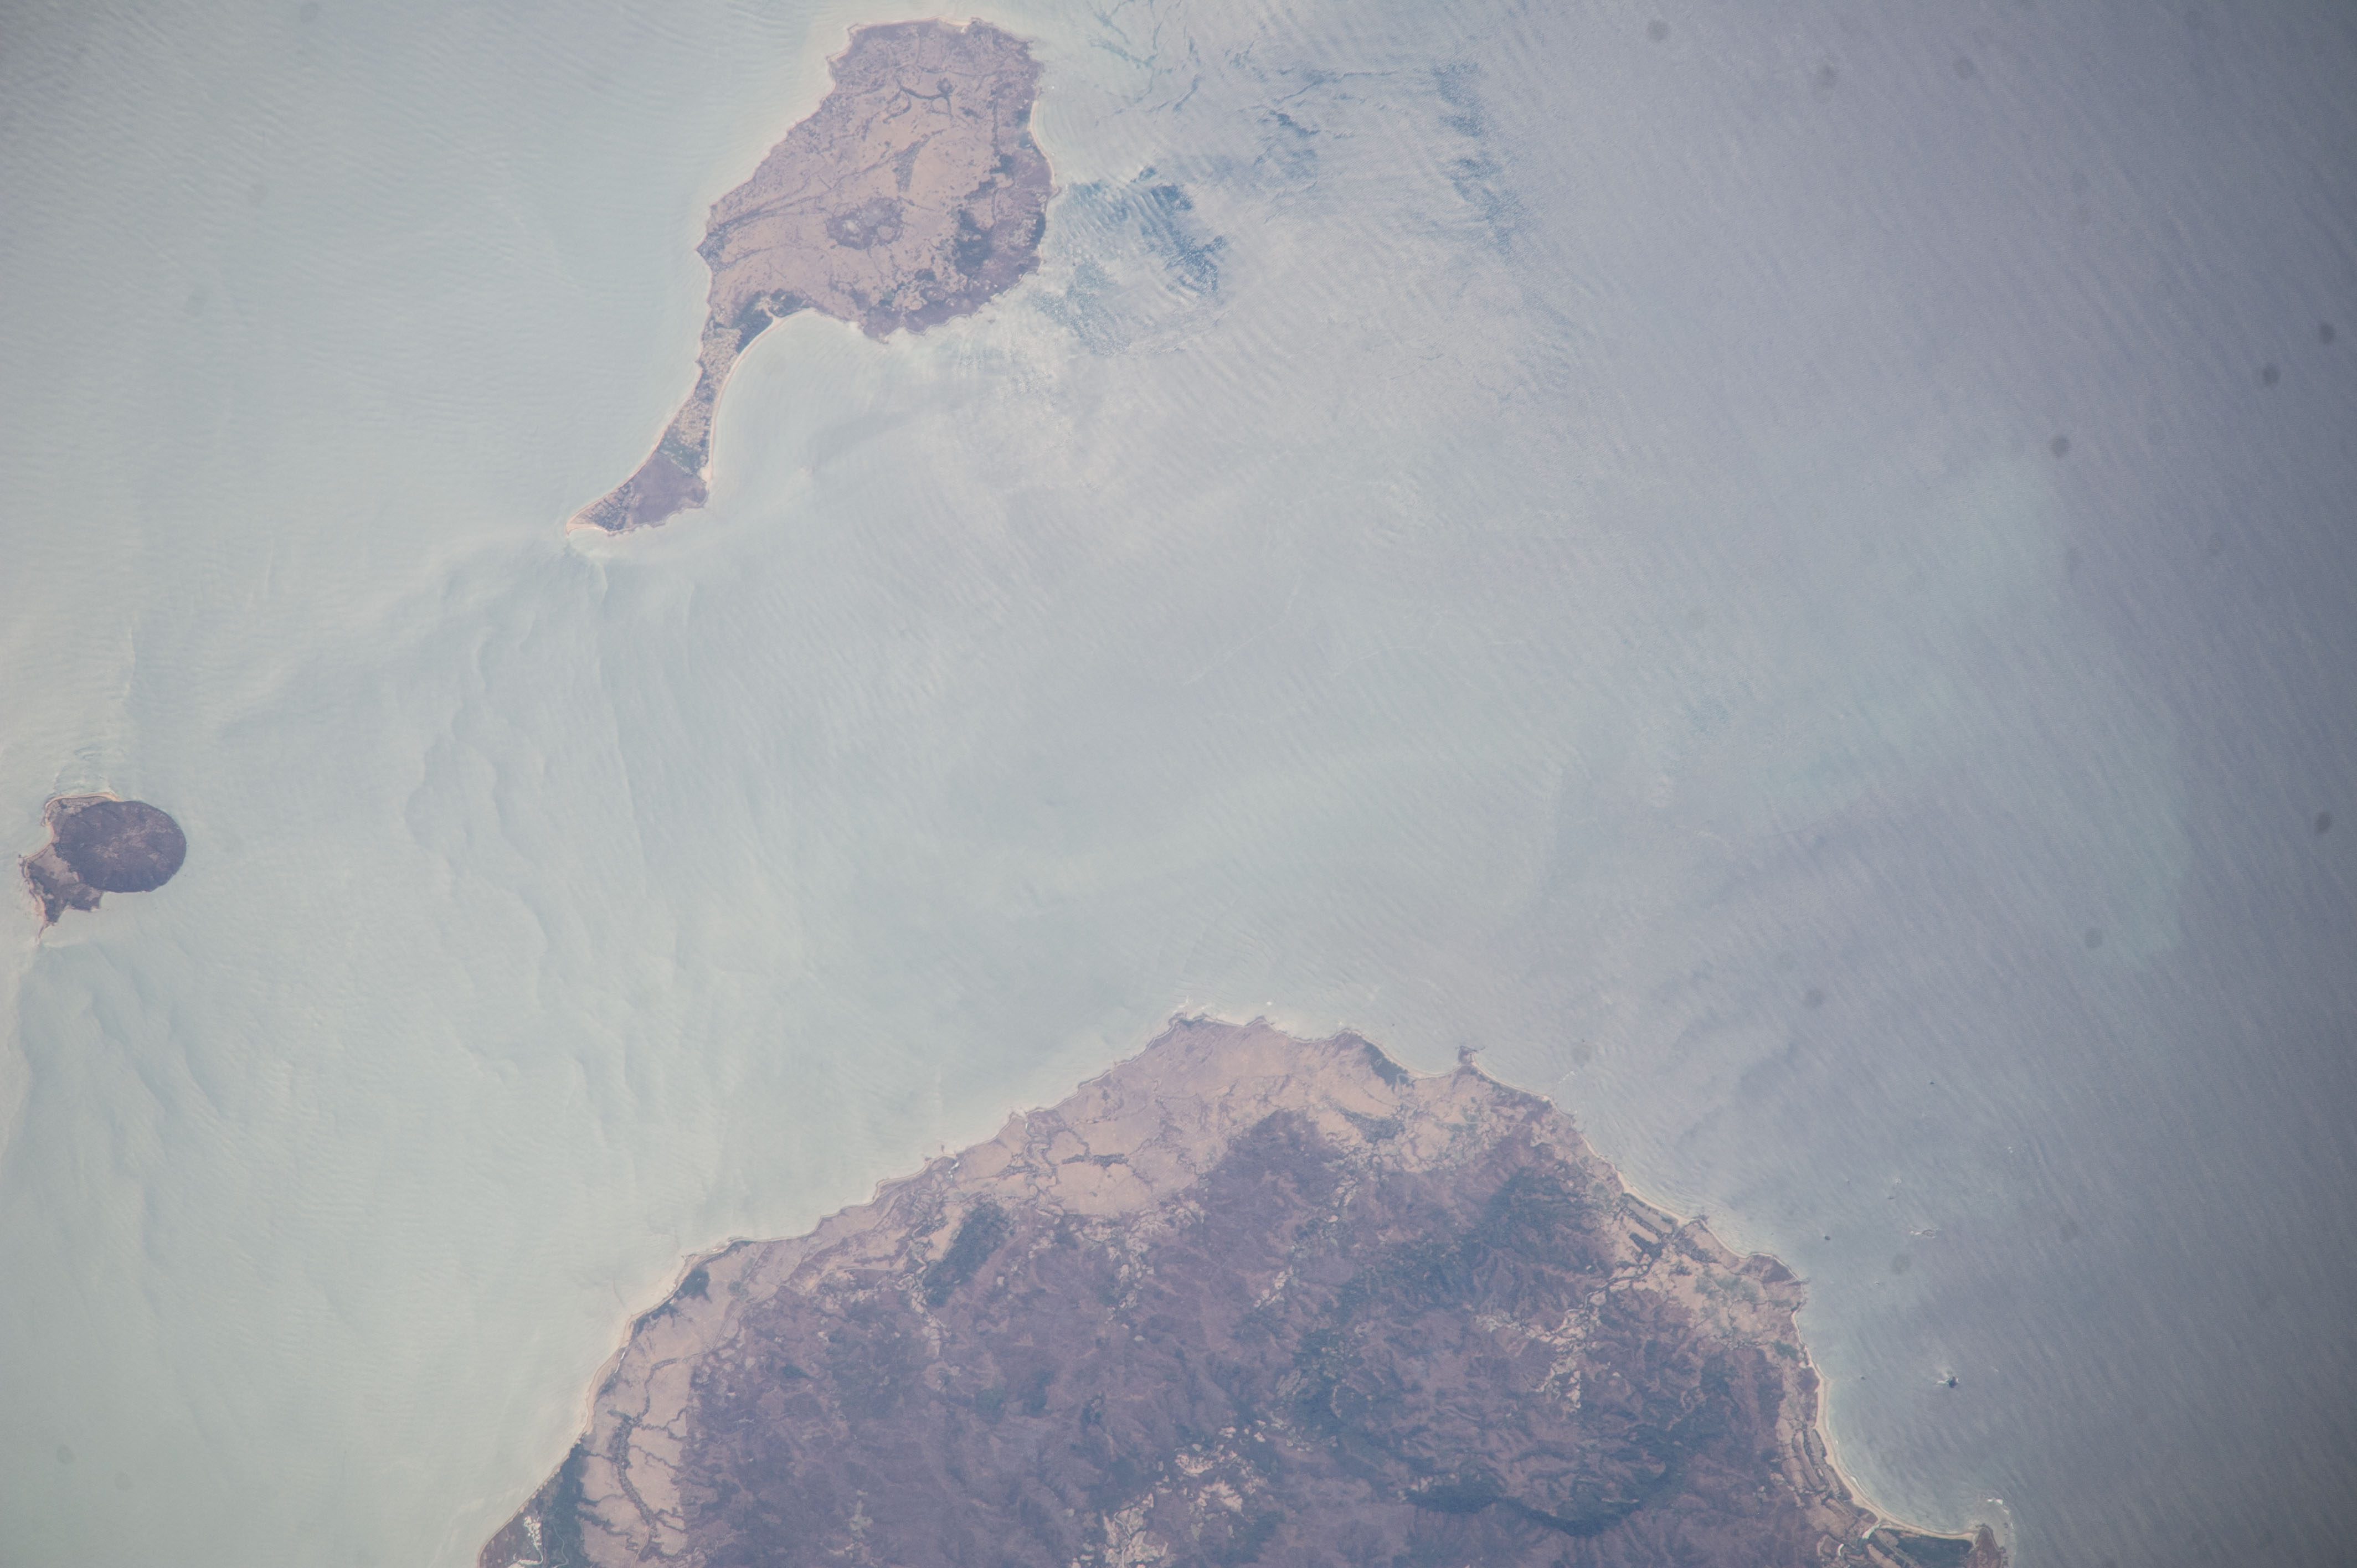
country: MYANMAR (BURMA)
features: B. OF BENGAL, GLINT, WAVES, YE I., TAIK I., SE. CHEDUBA I., AGR., HILLS
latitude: 18.7
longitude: 93.7
